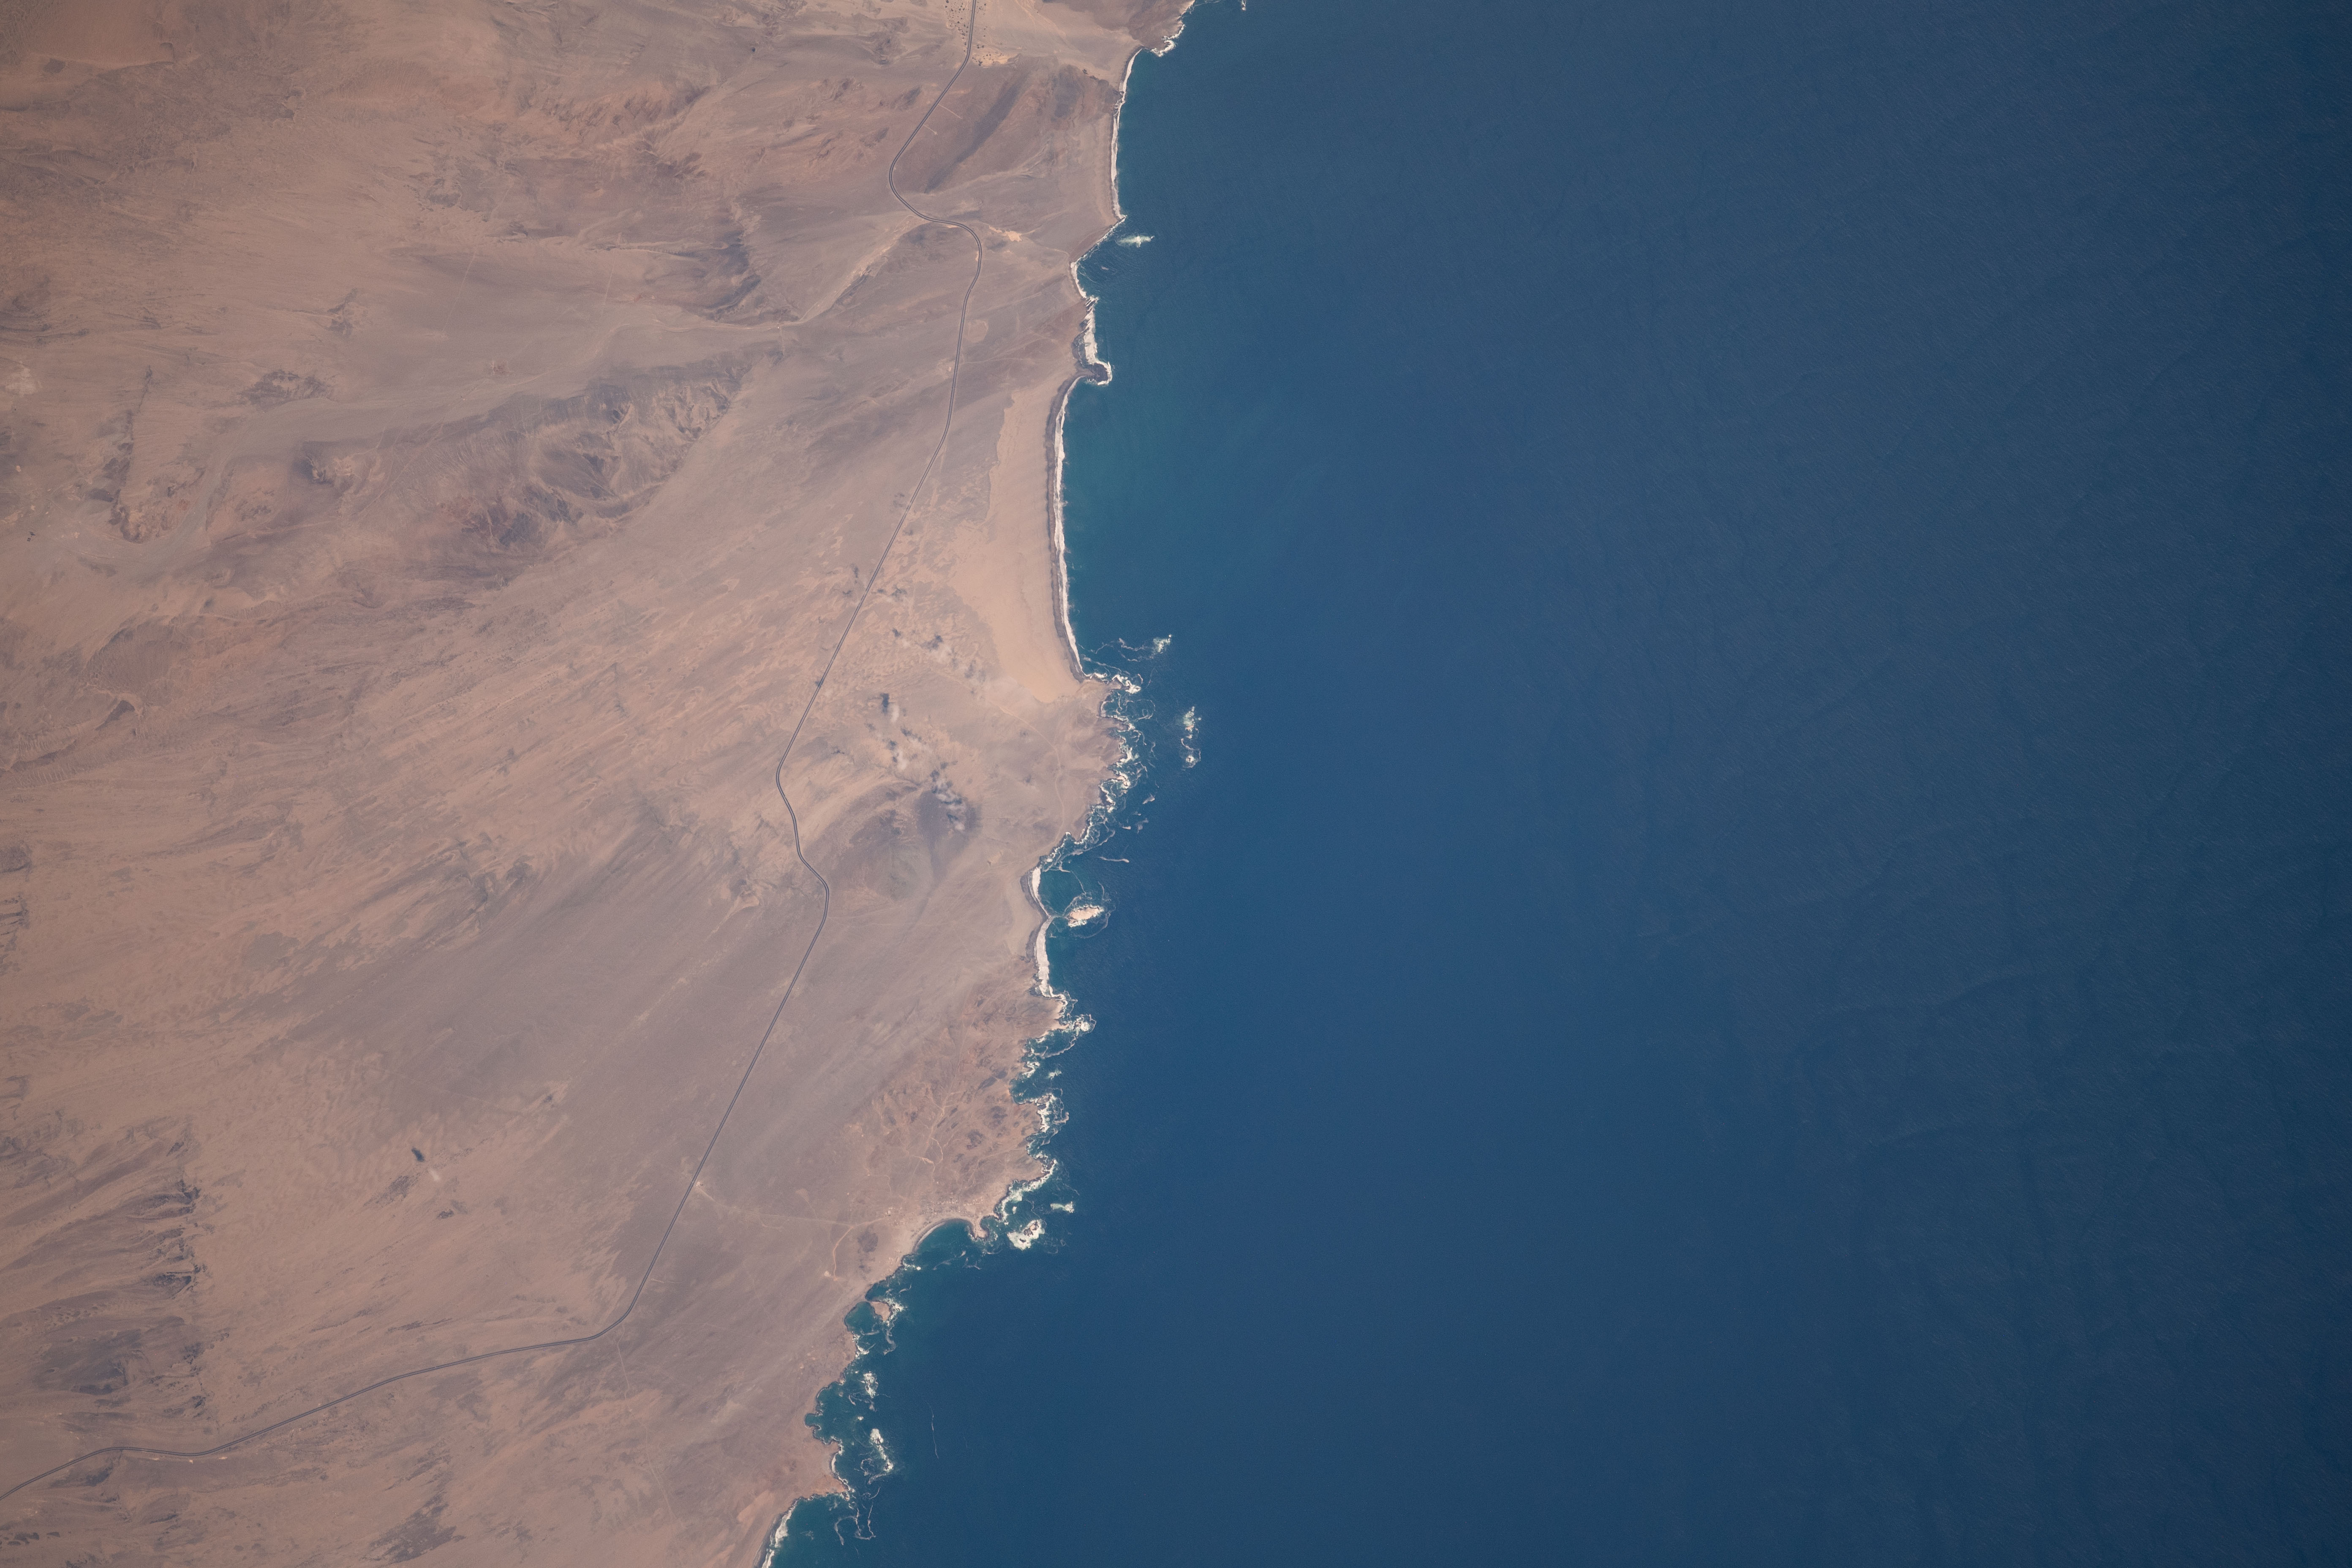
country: PERU
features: COASTLINE
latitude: -9.8
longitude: -78.3
